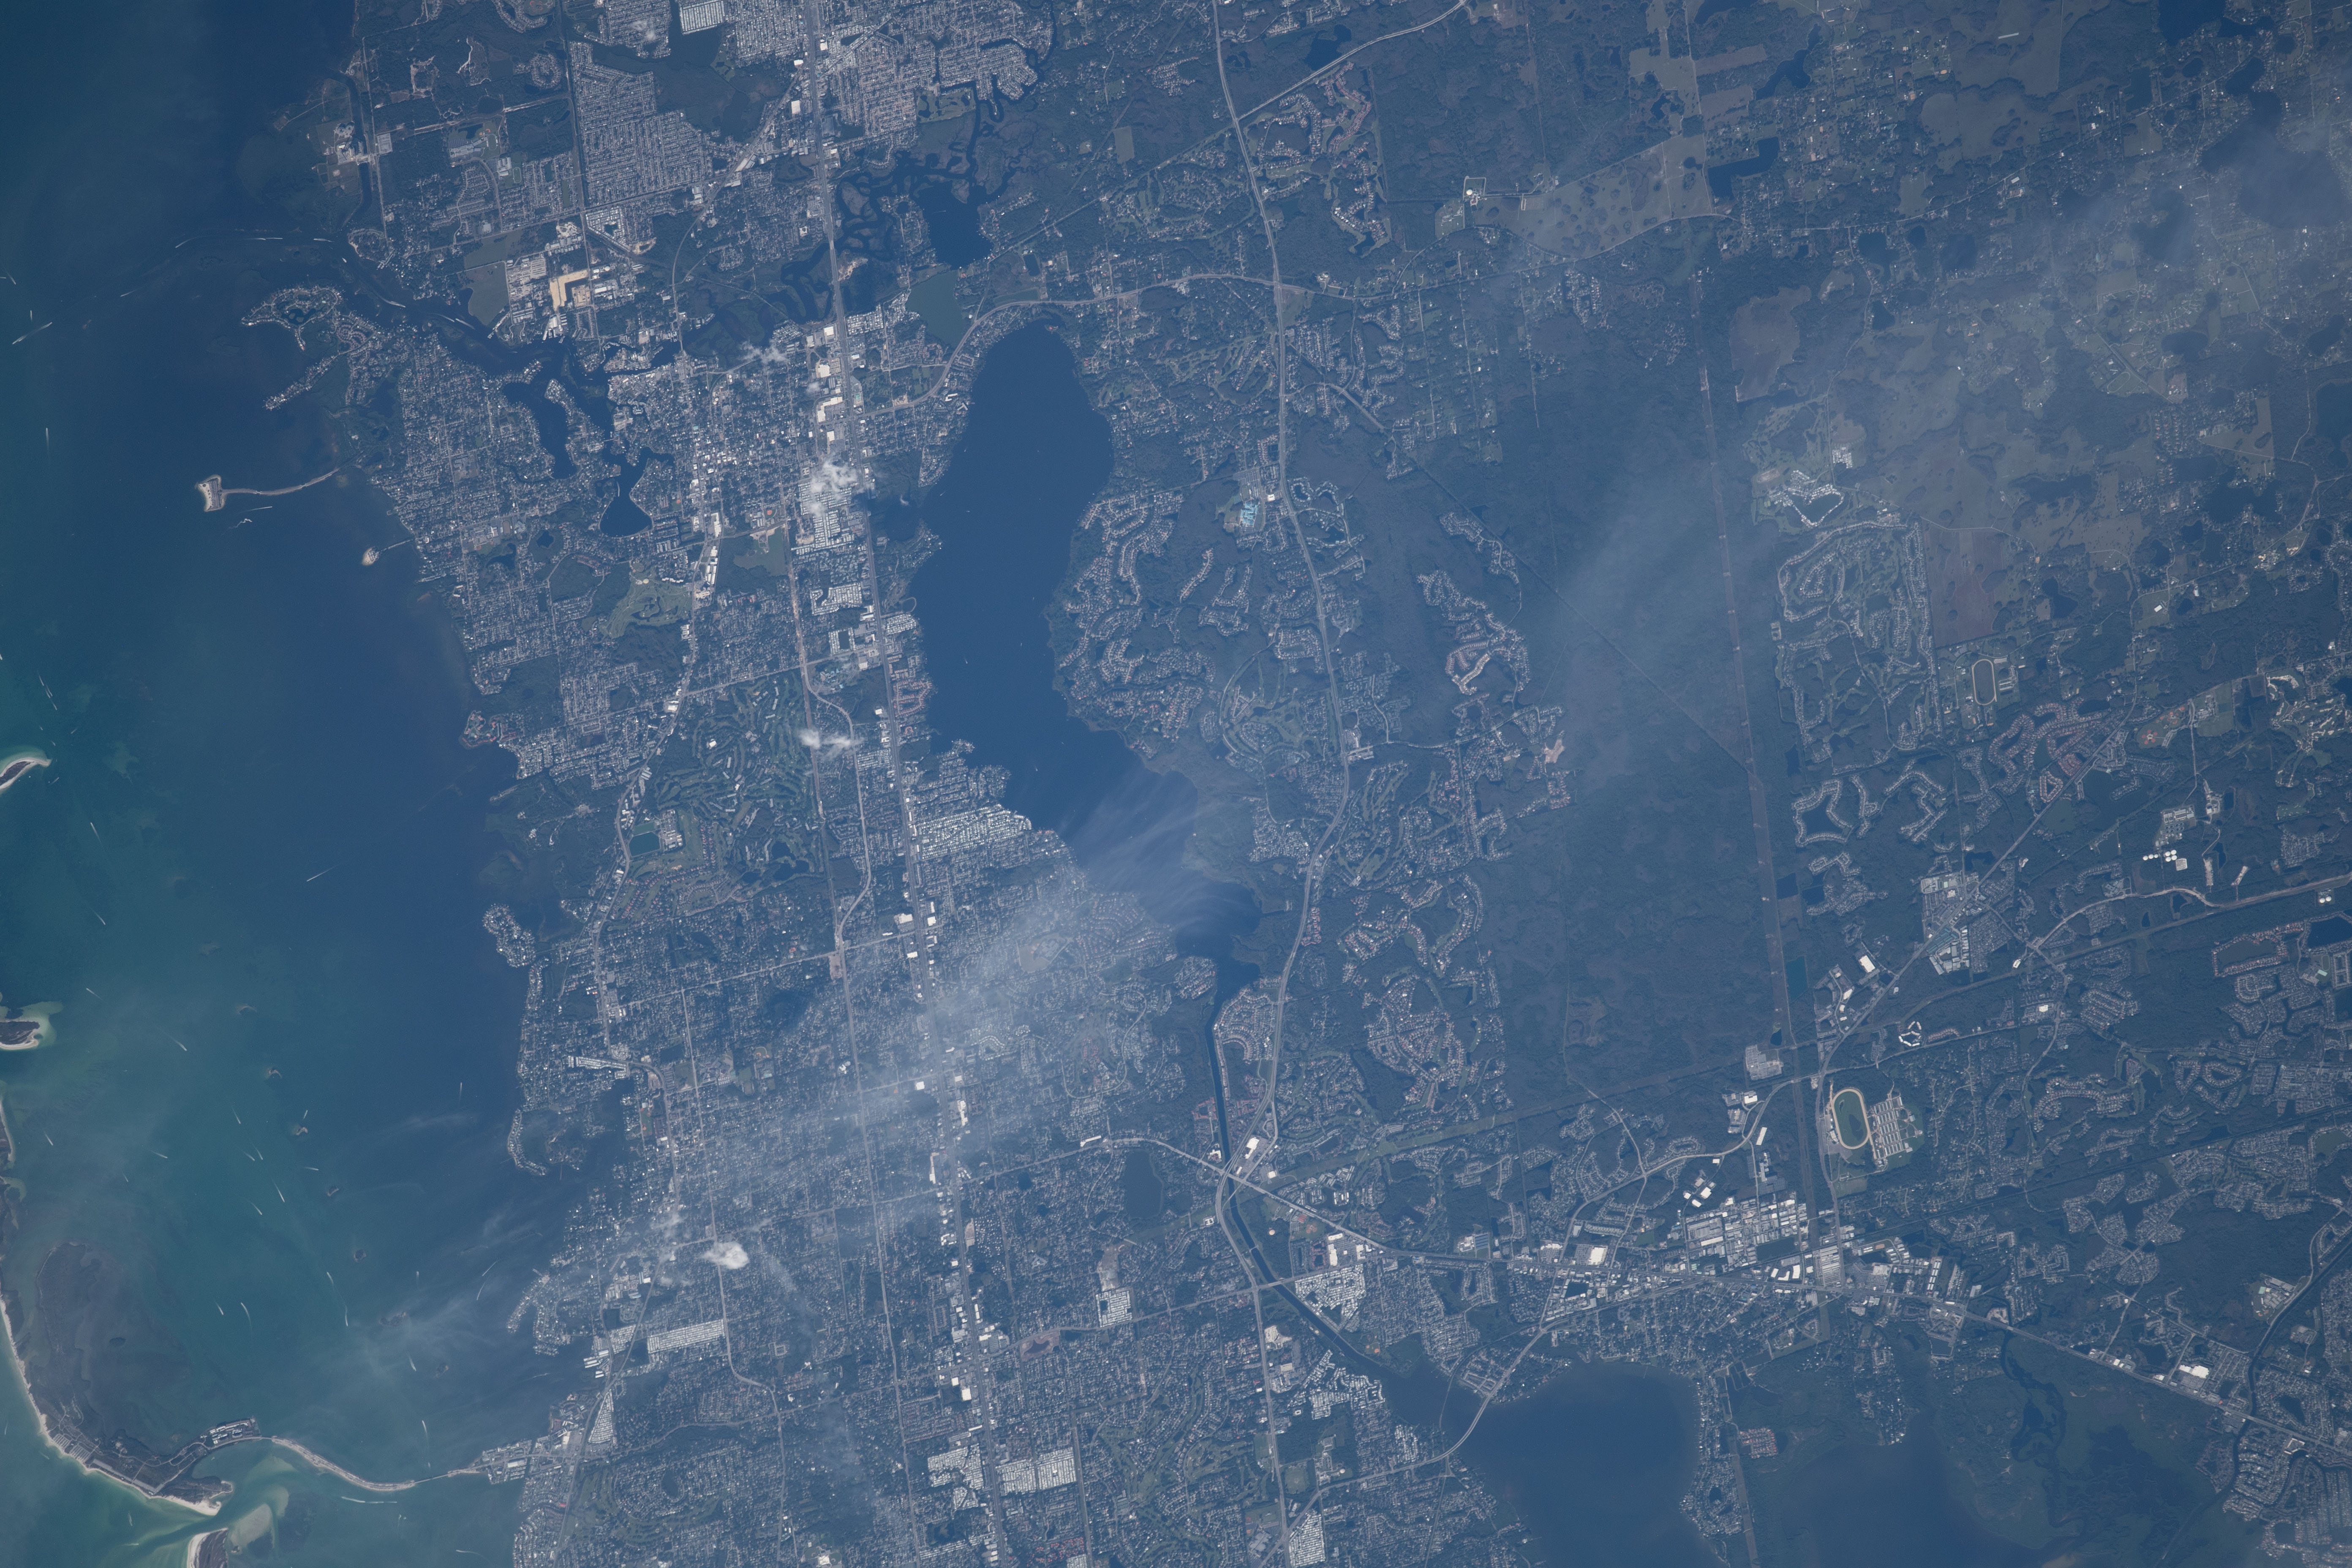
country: USA-FLORIDA
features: SAINT JOSEPH SOUND, OLD TAMPA BAY, LAKE TARPON, TARPON SPRINGS
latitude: 28.1
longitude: -82.7
